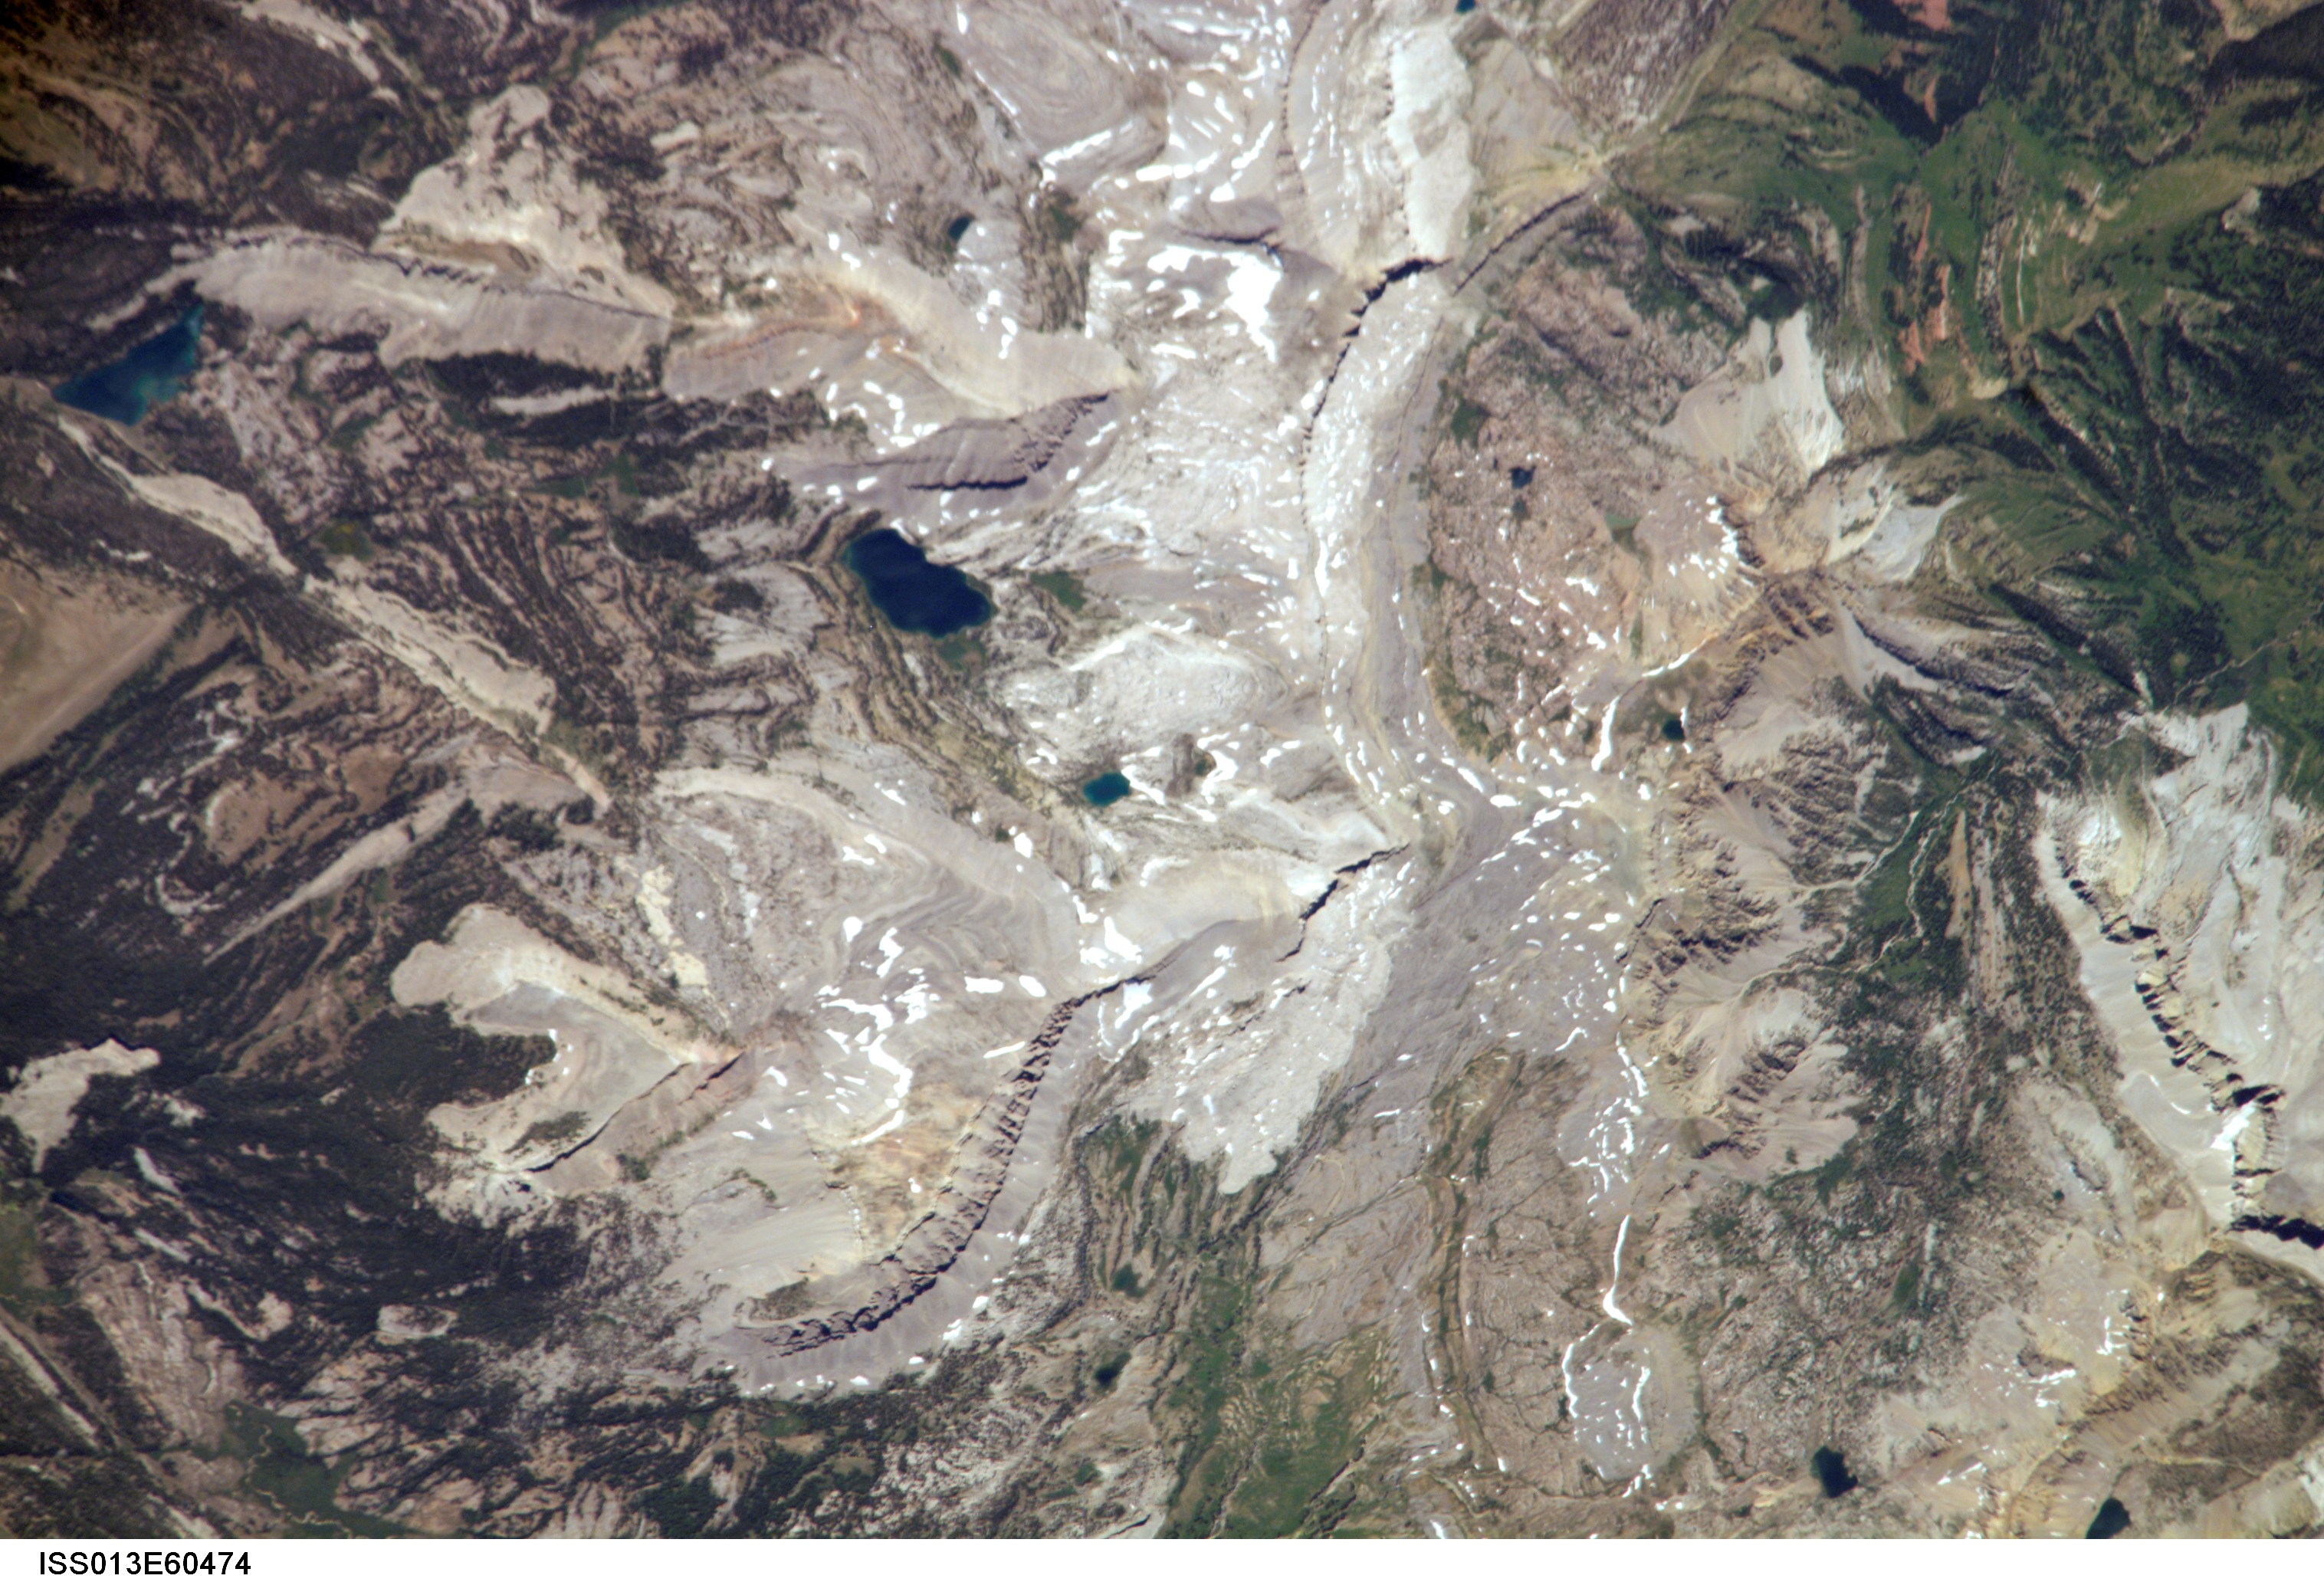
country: USA-WYOMING
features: GROS VENTRE RA., LAKES, FOR.
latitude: 43.3
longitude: -110.3
